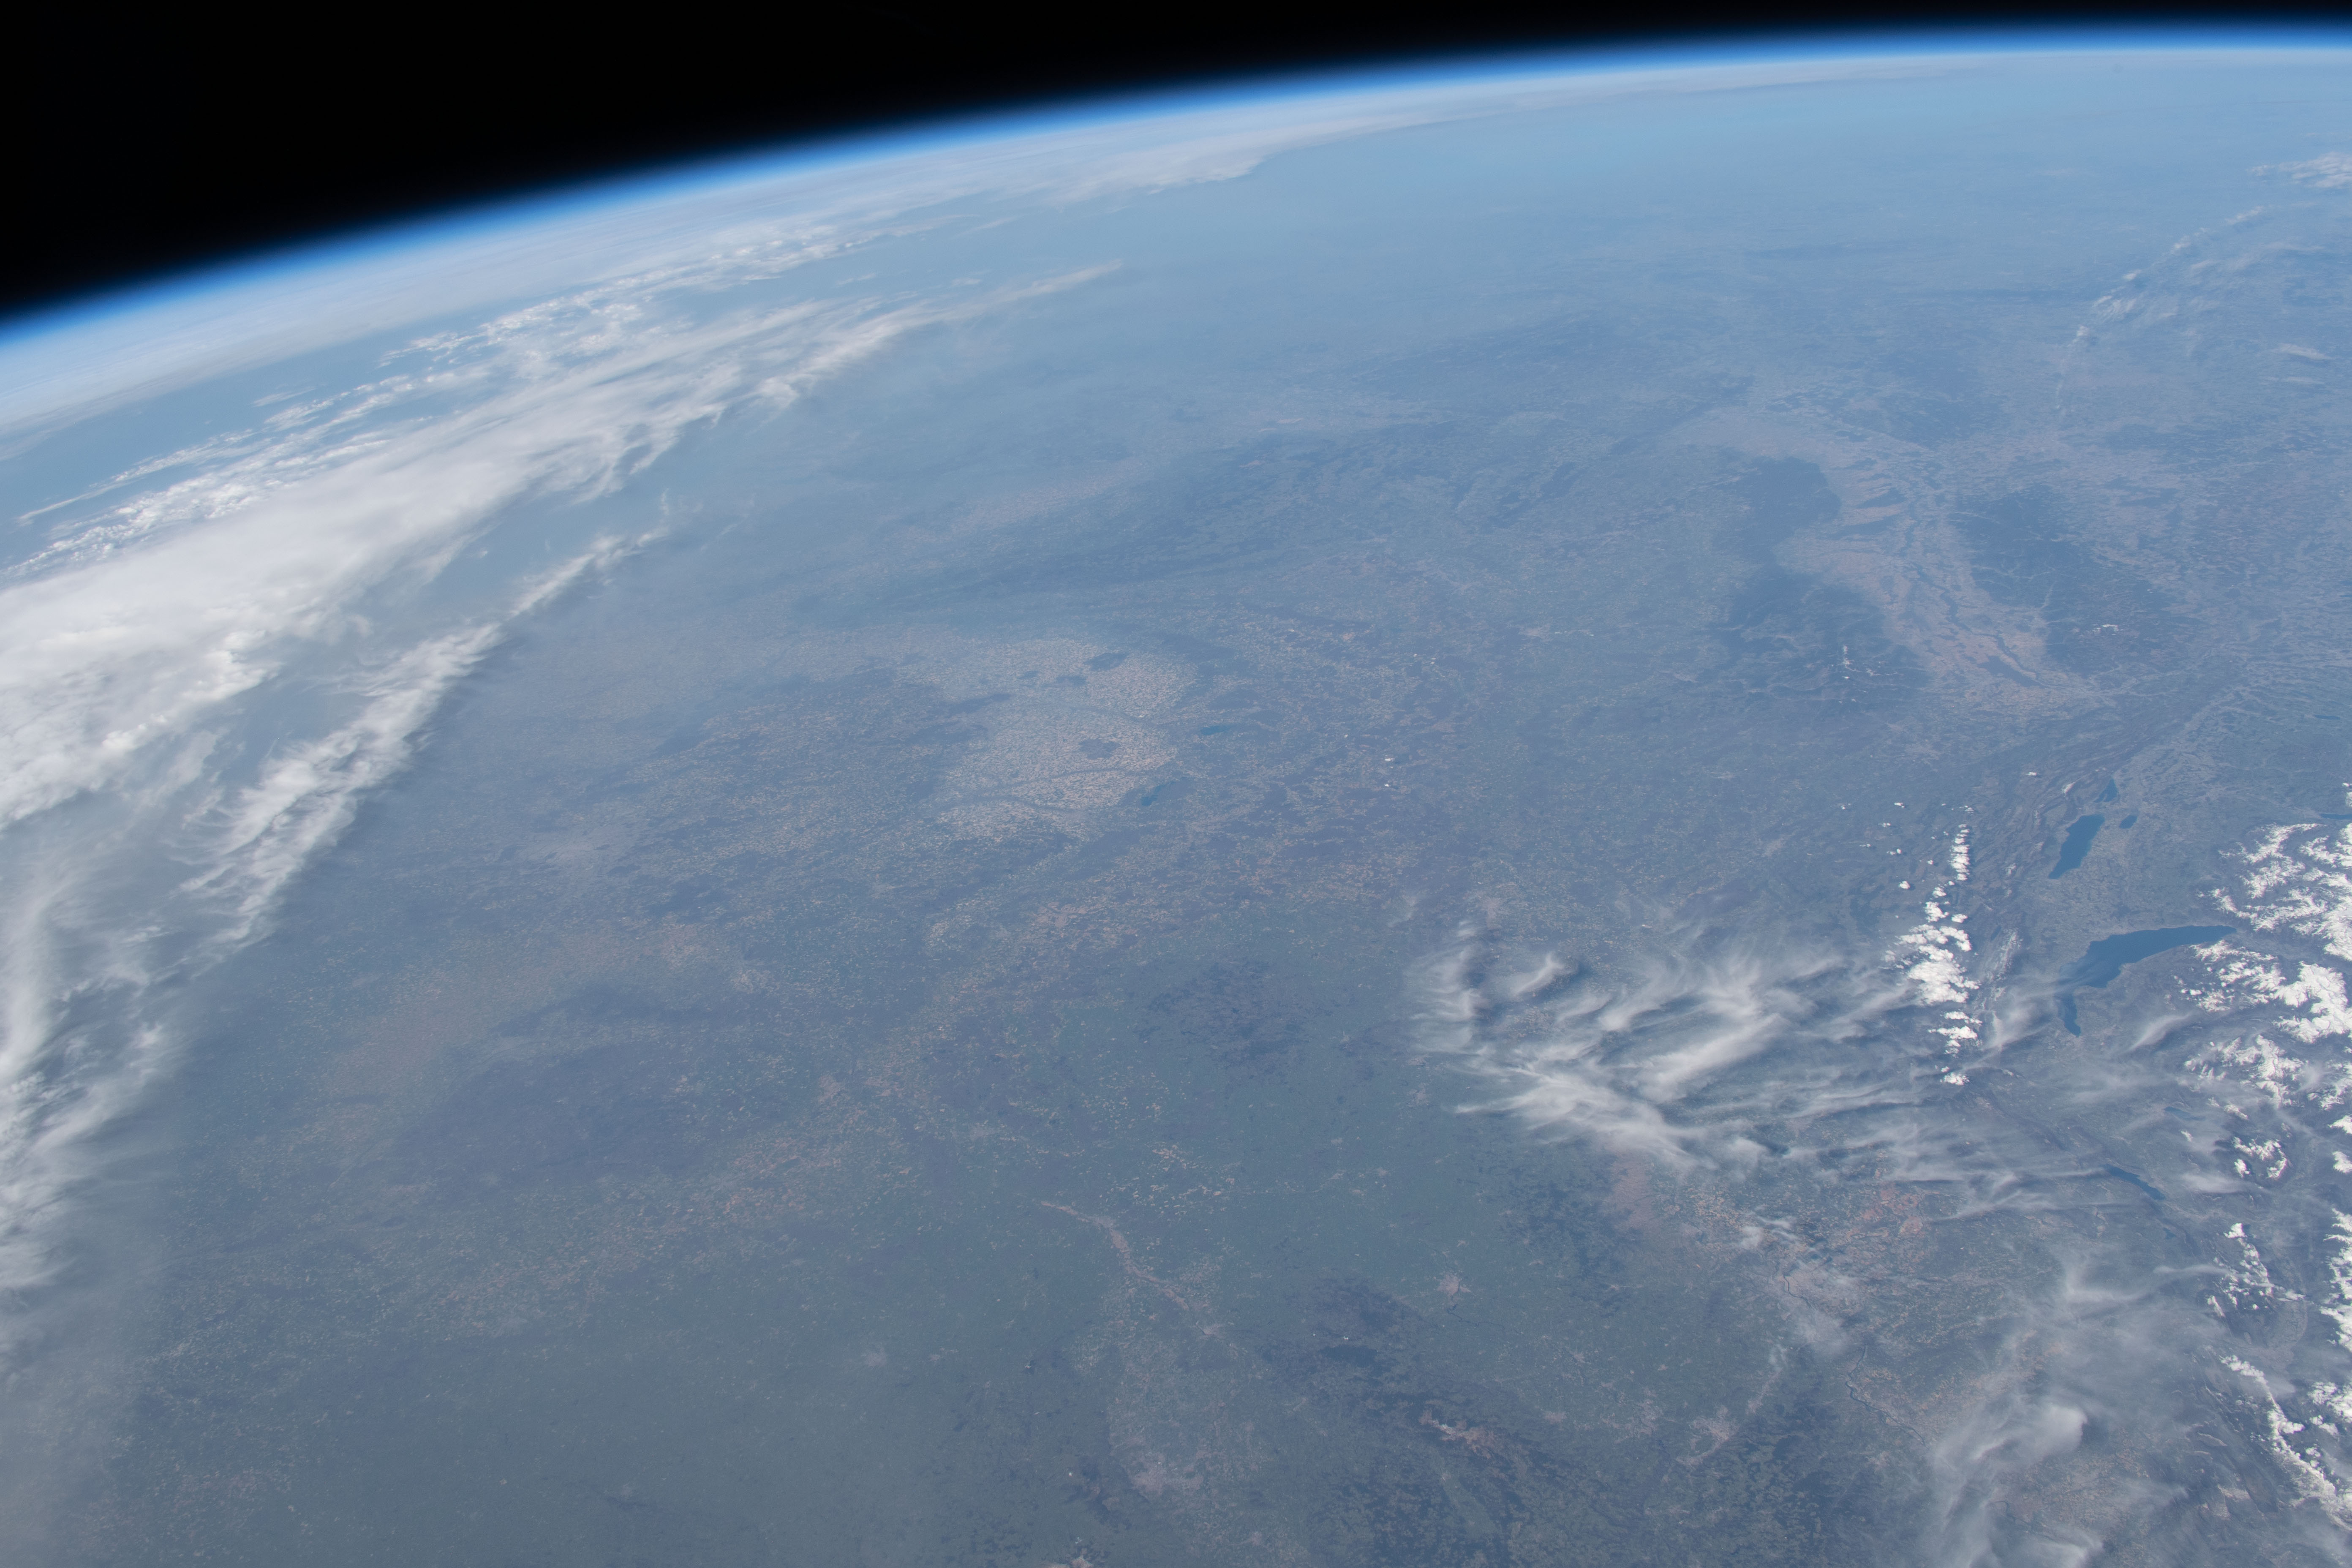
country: FRANCE
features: PARC NATUREL REGIONAL DU MORVAN, NATIONAL PARK
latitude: 47.5
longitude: 4.0
